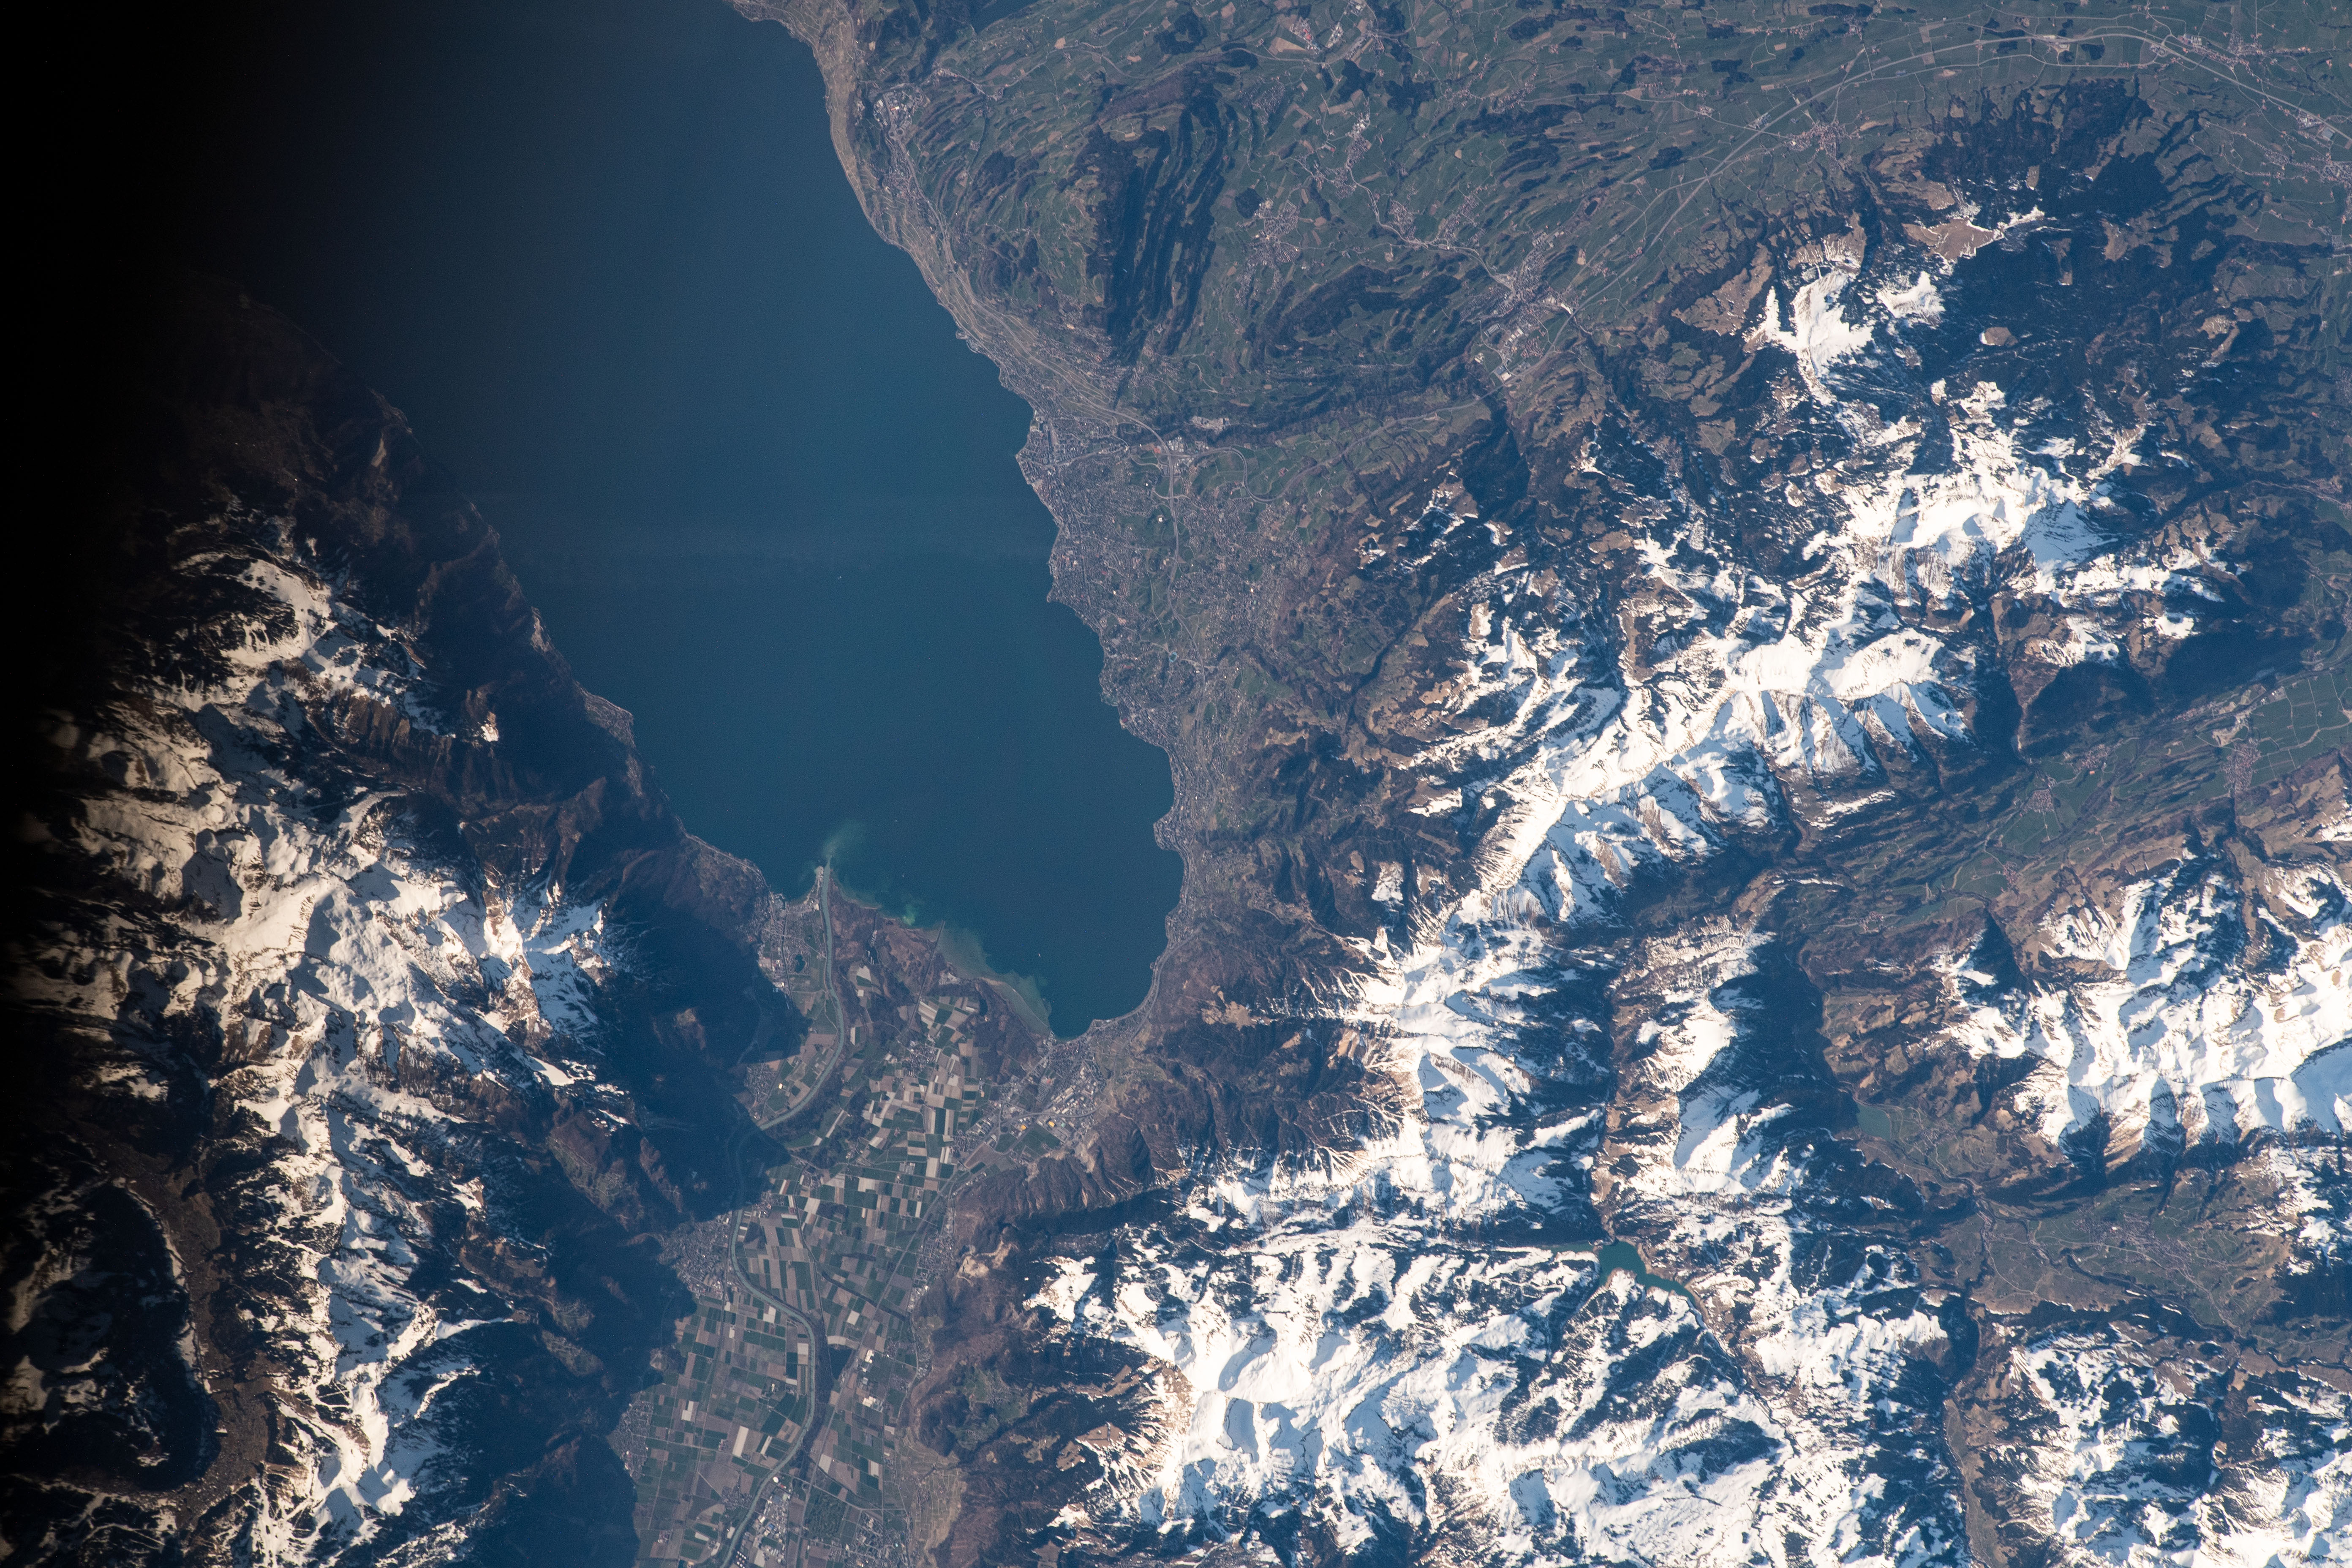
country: SWITZERLAND
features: DENT DE LYS PEAK, GUMMFLUH PEAK, TORU D'AI PEAK, LA PARA PEAK, LEMAN LAKE
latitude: 46.4
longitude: 7.0
